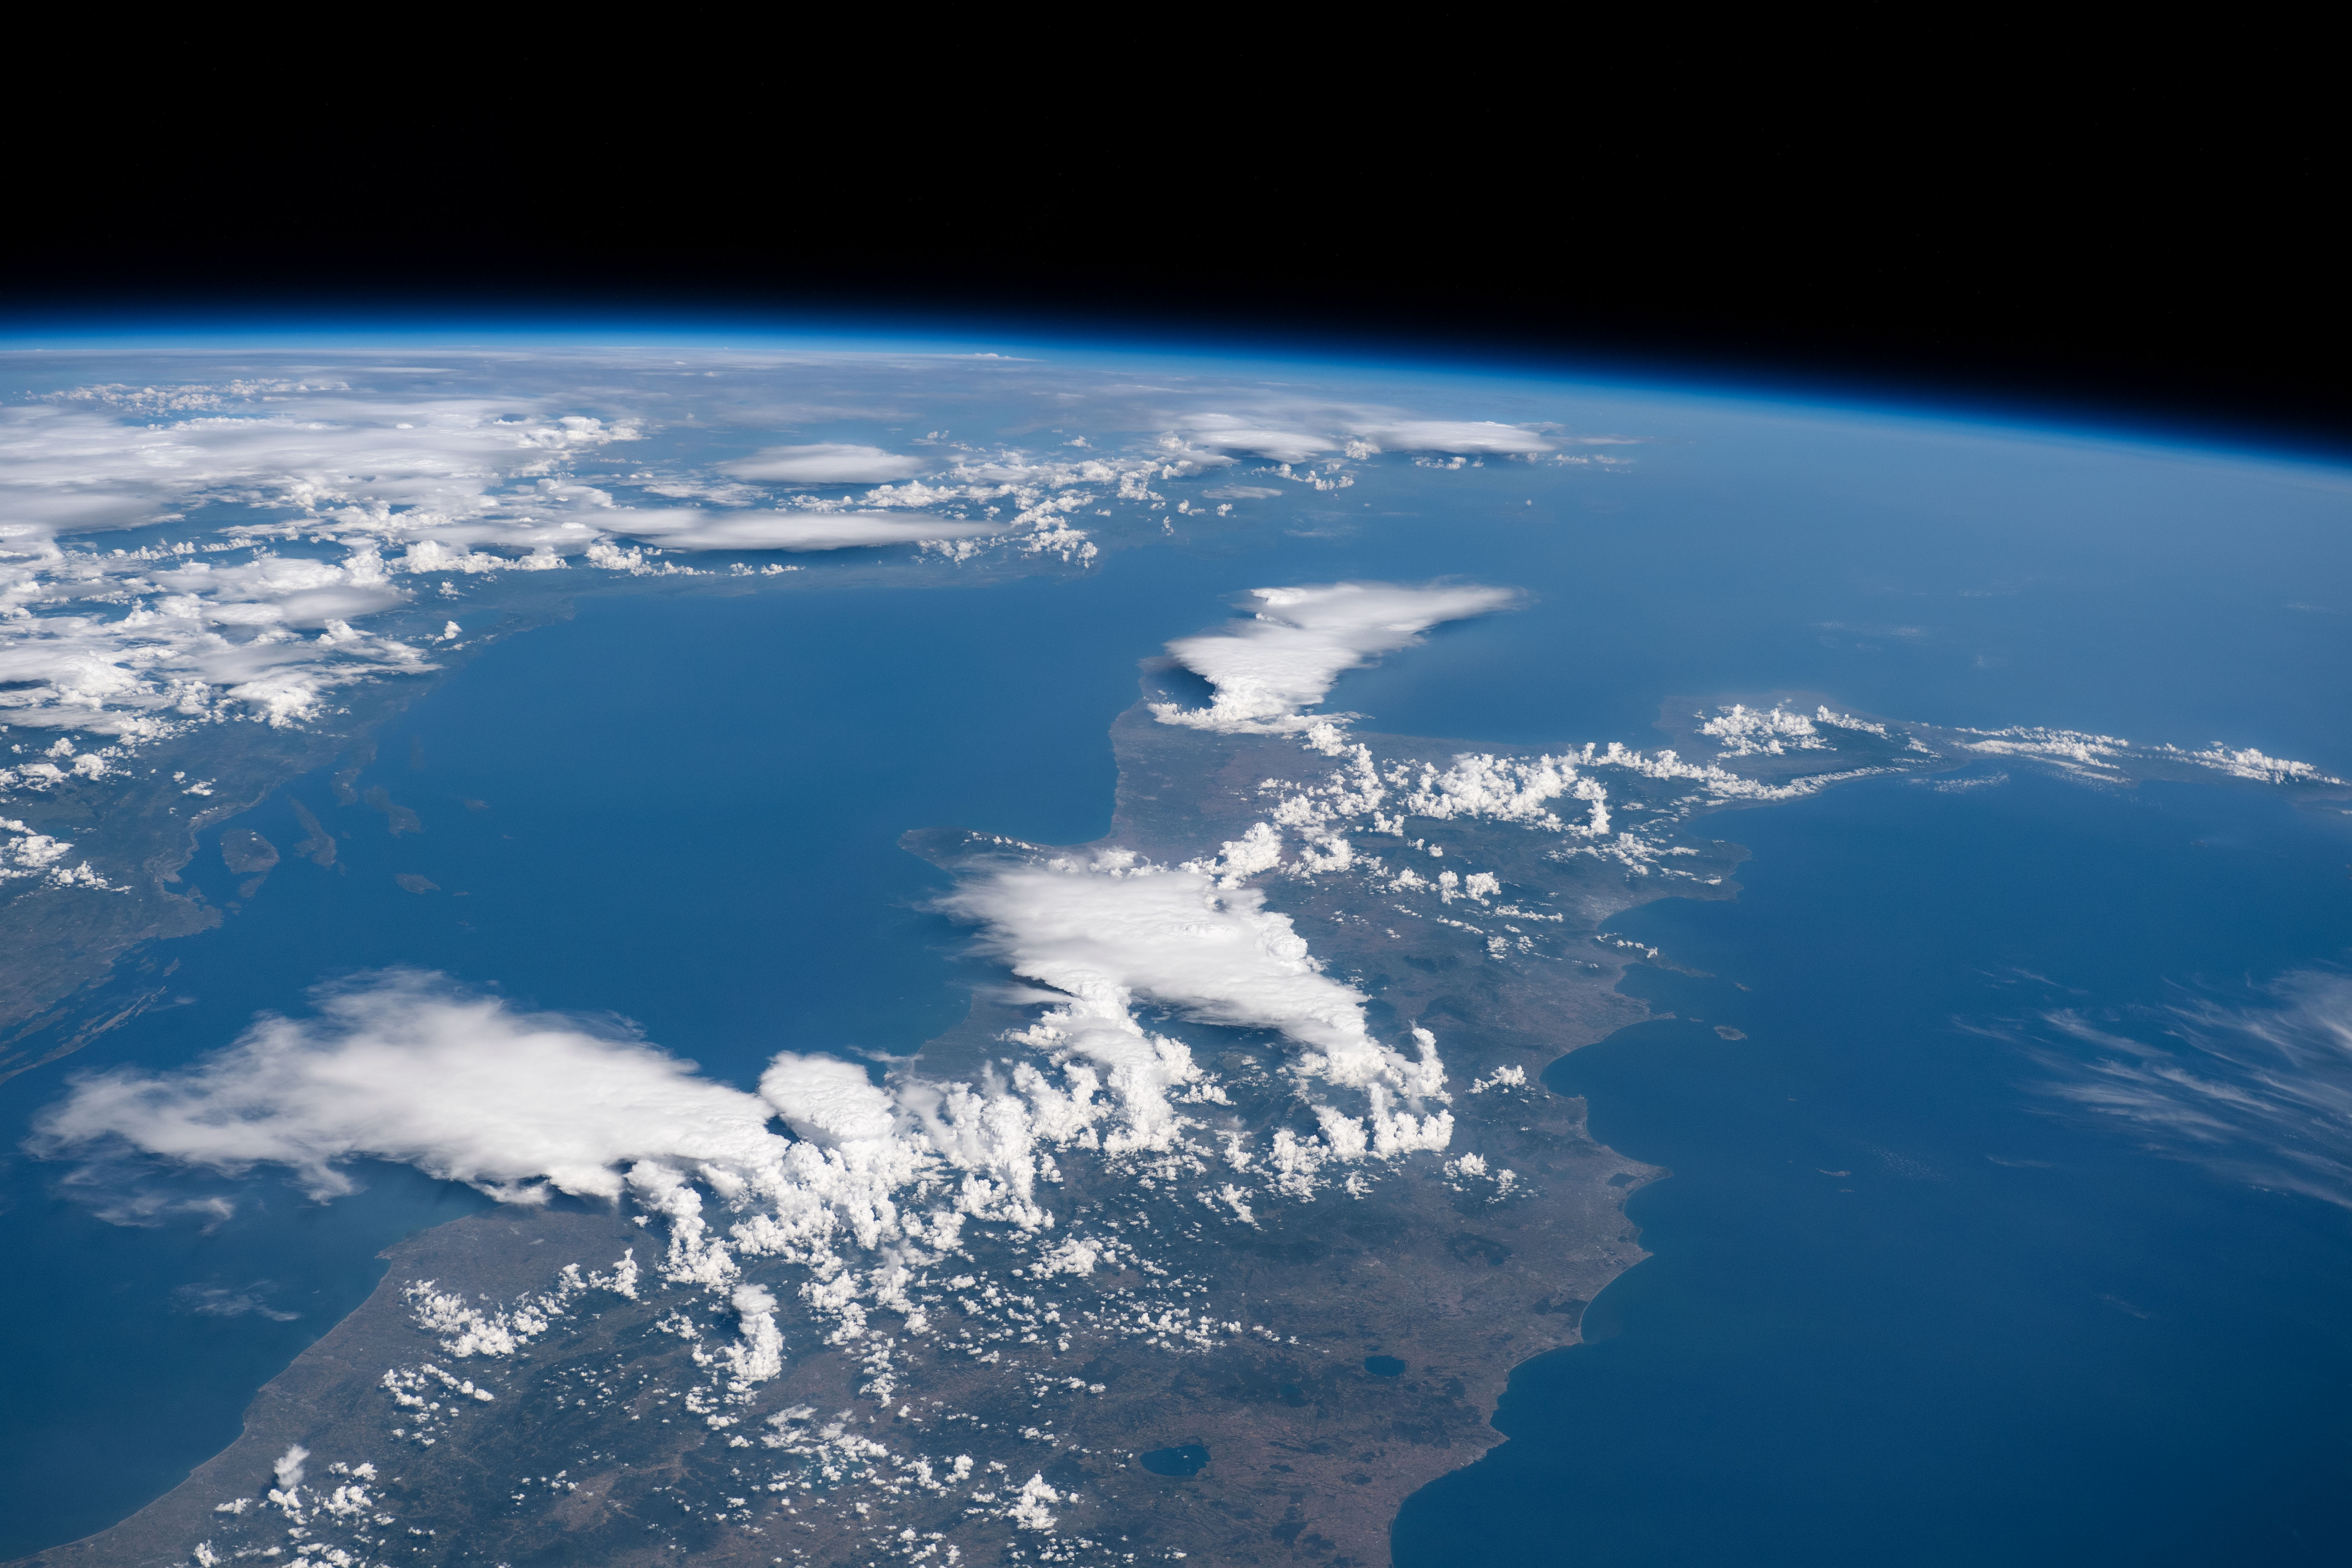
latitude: 41.1
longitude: 16.6
